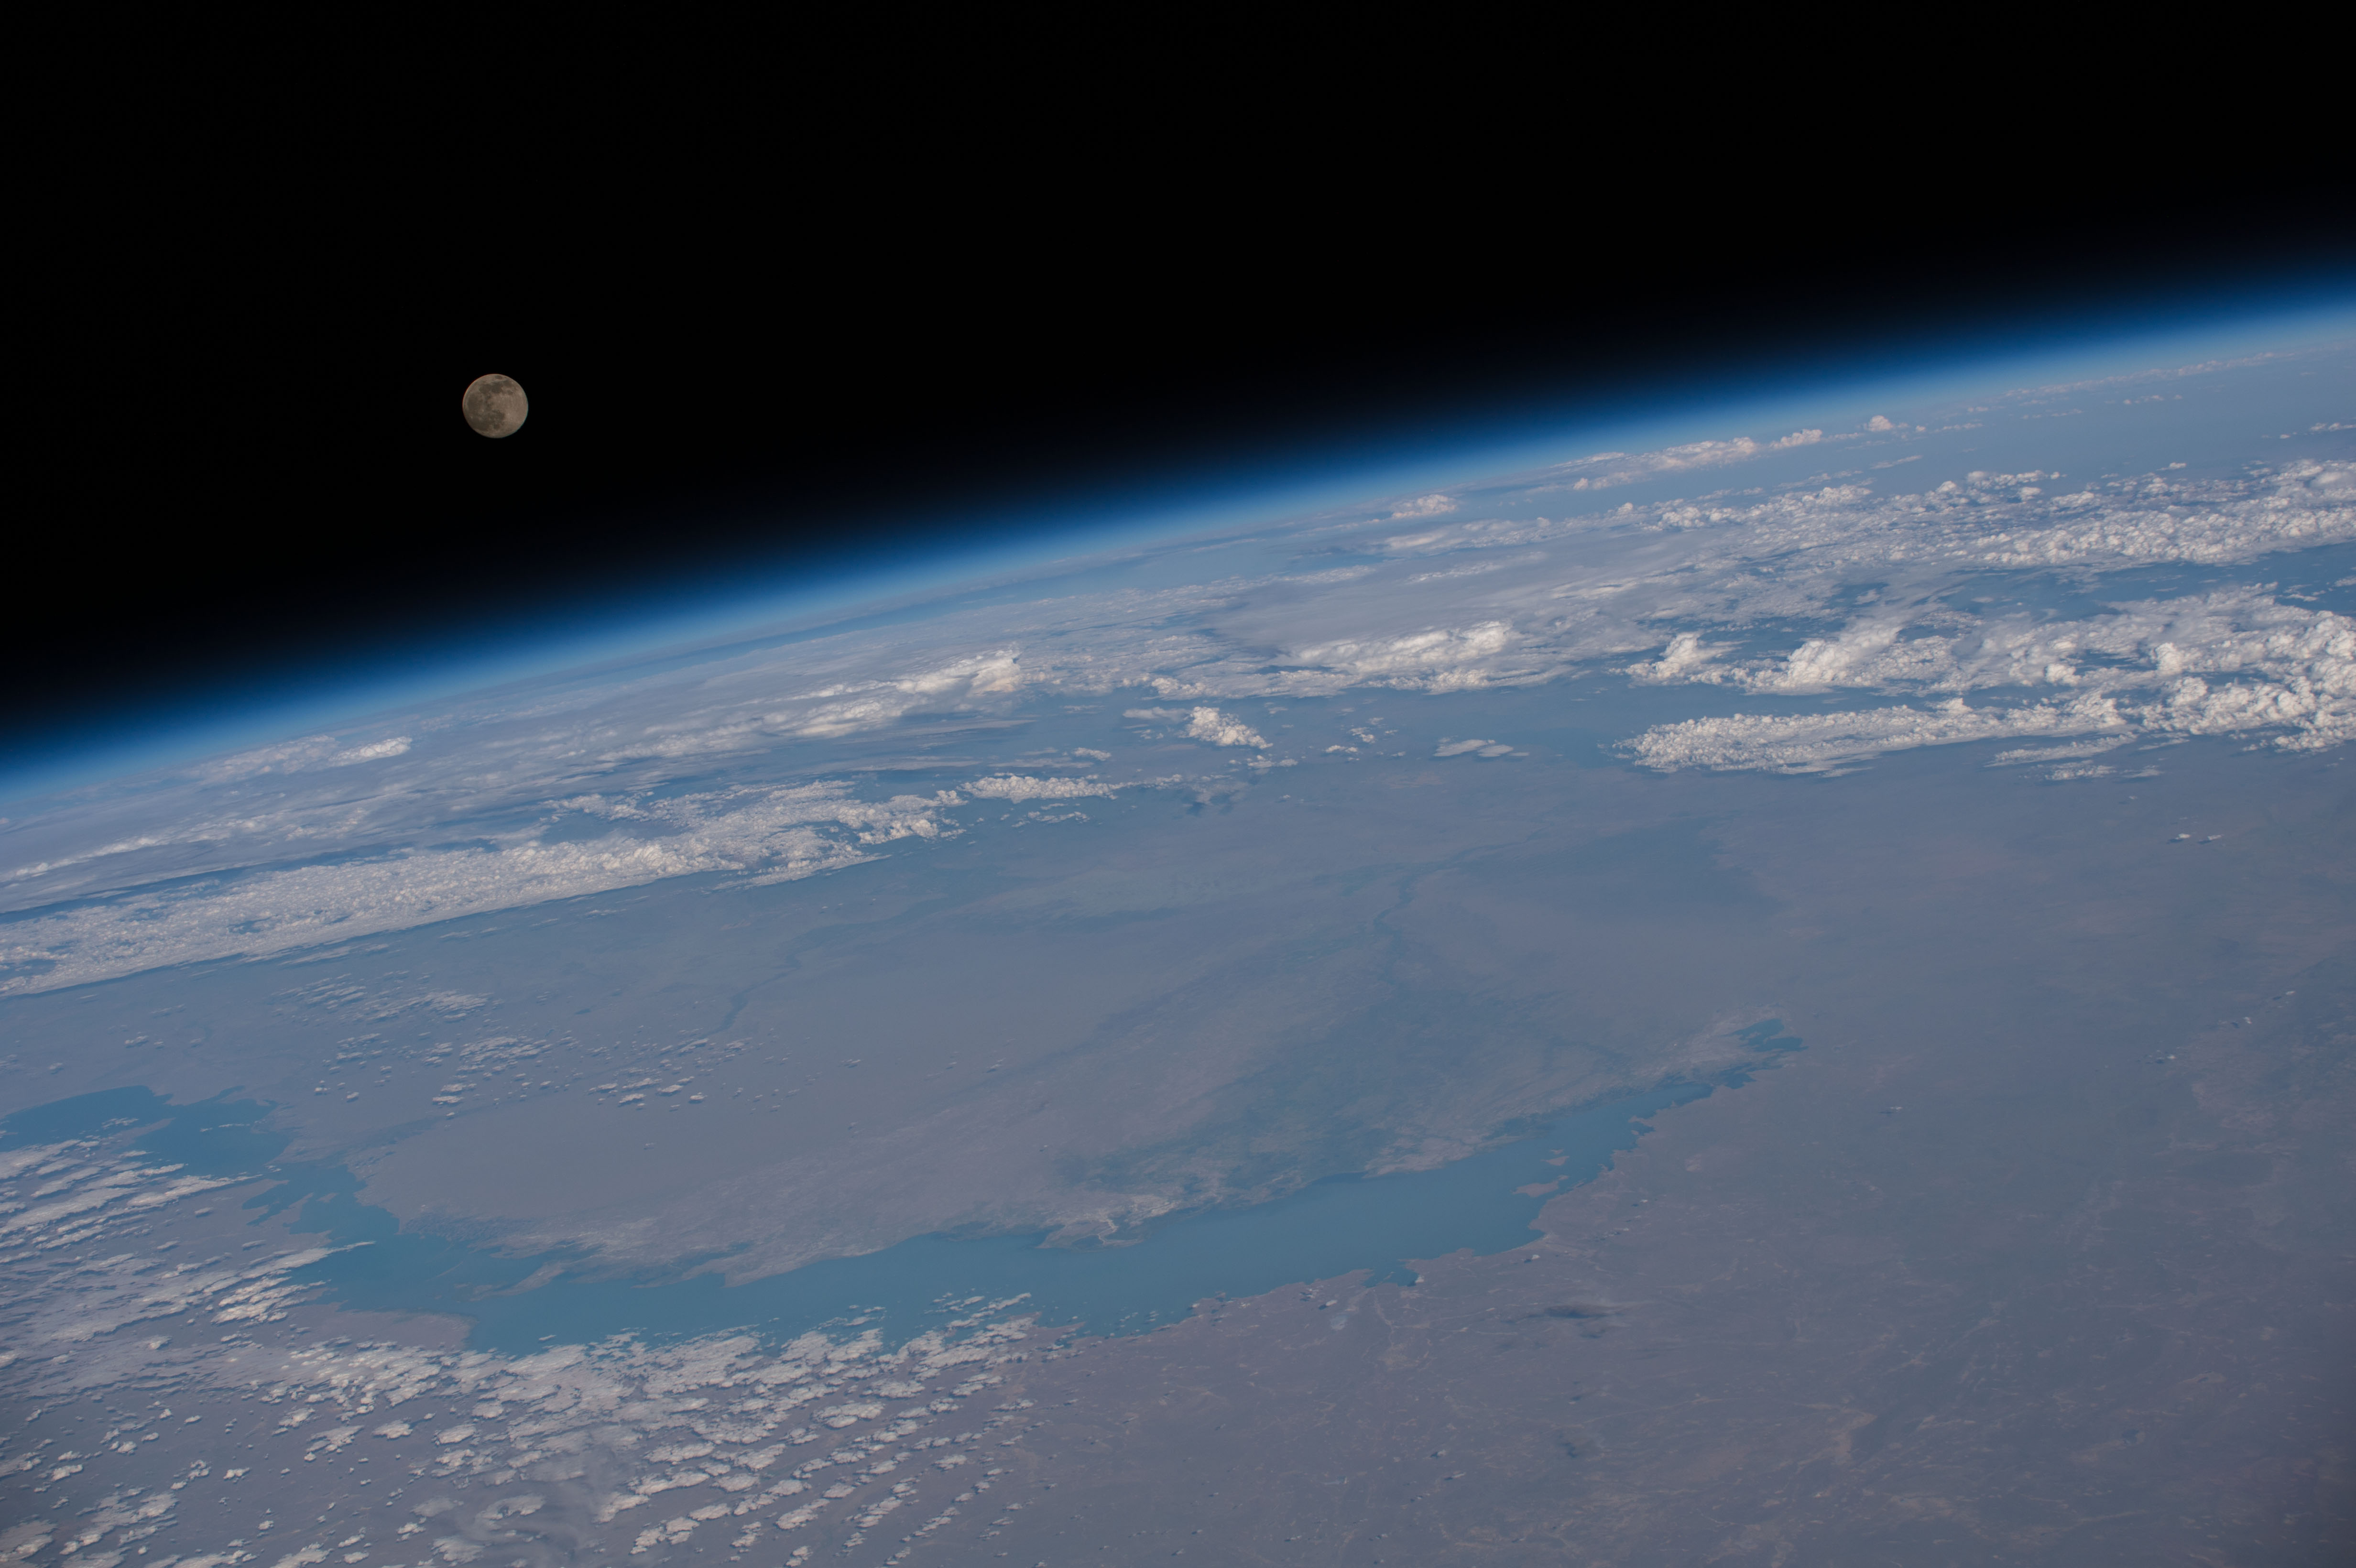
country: KAZAKHSTAN
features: KAZAKHSTAN,LAKE BALKHASH
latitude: 45.2
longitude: 74.9
